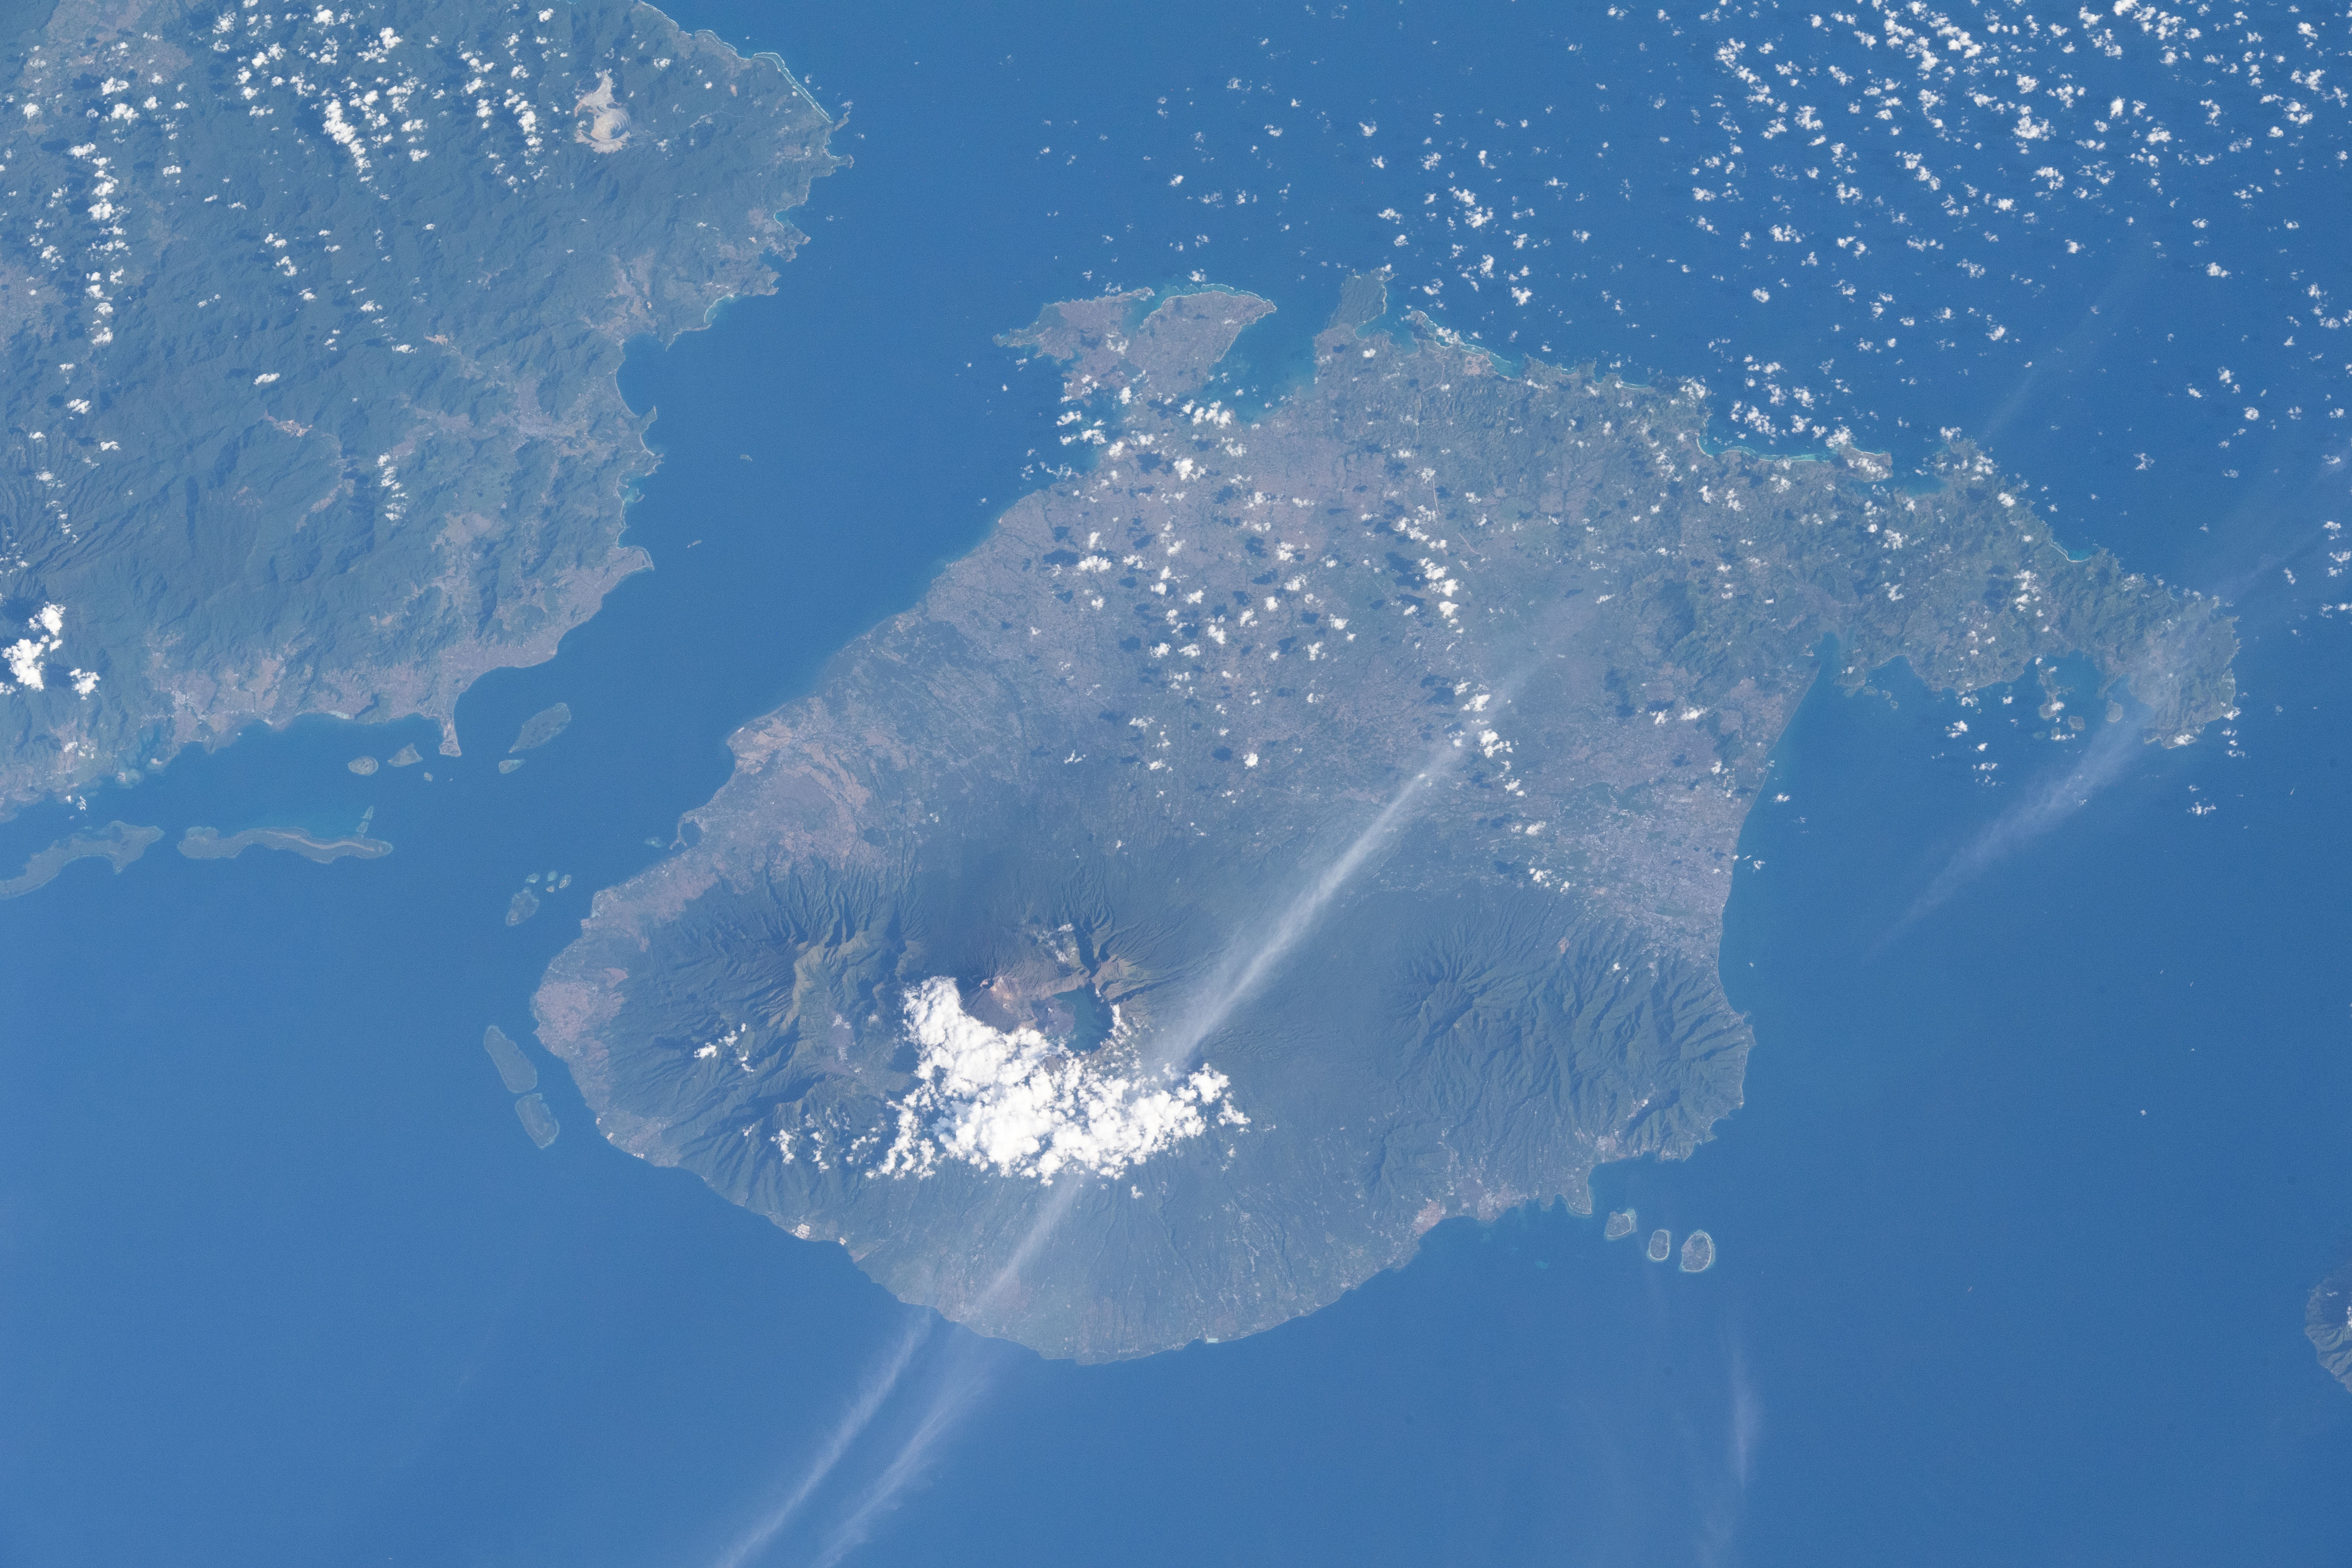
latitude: -8.6
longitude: 116.4
